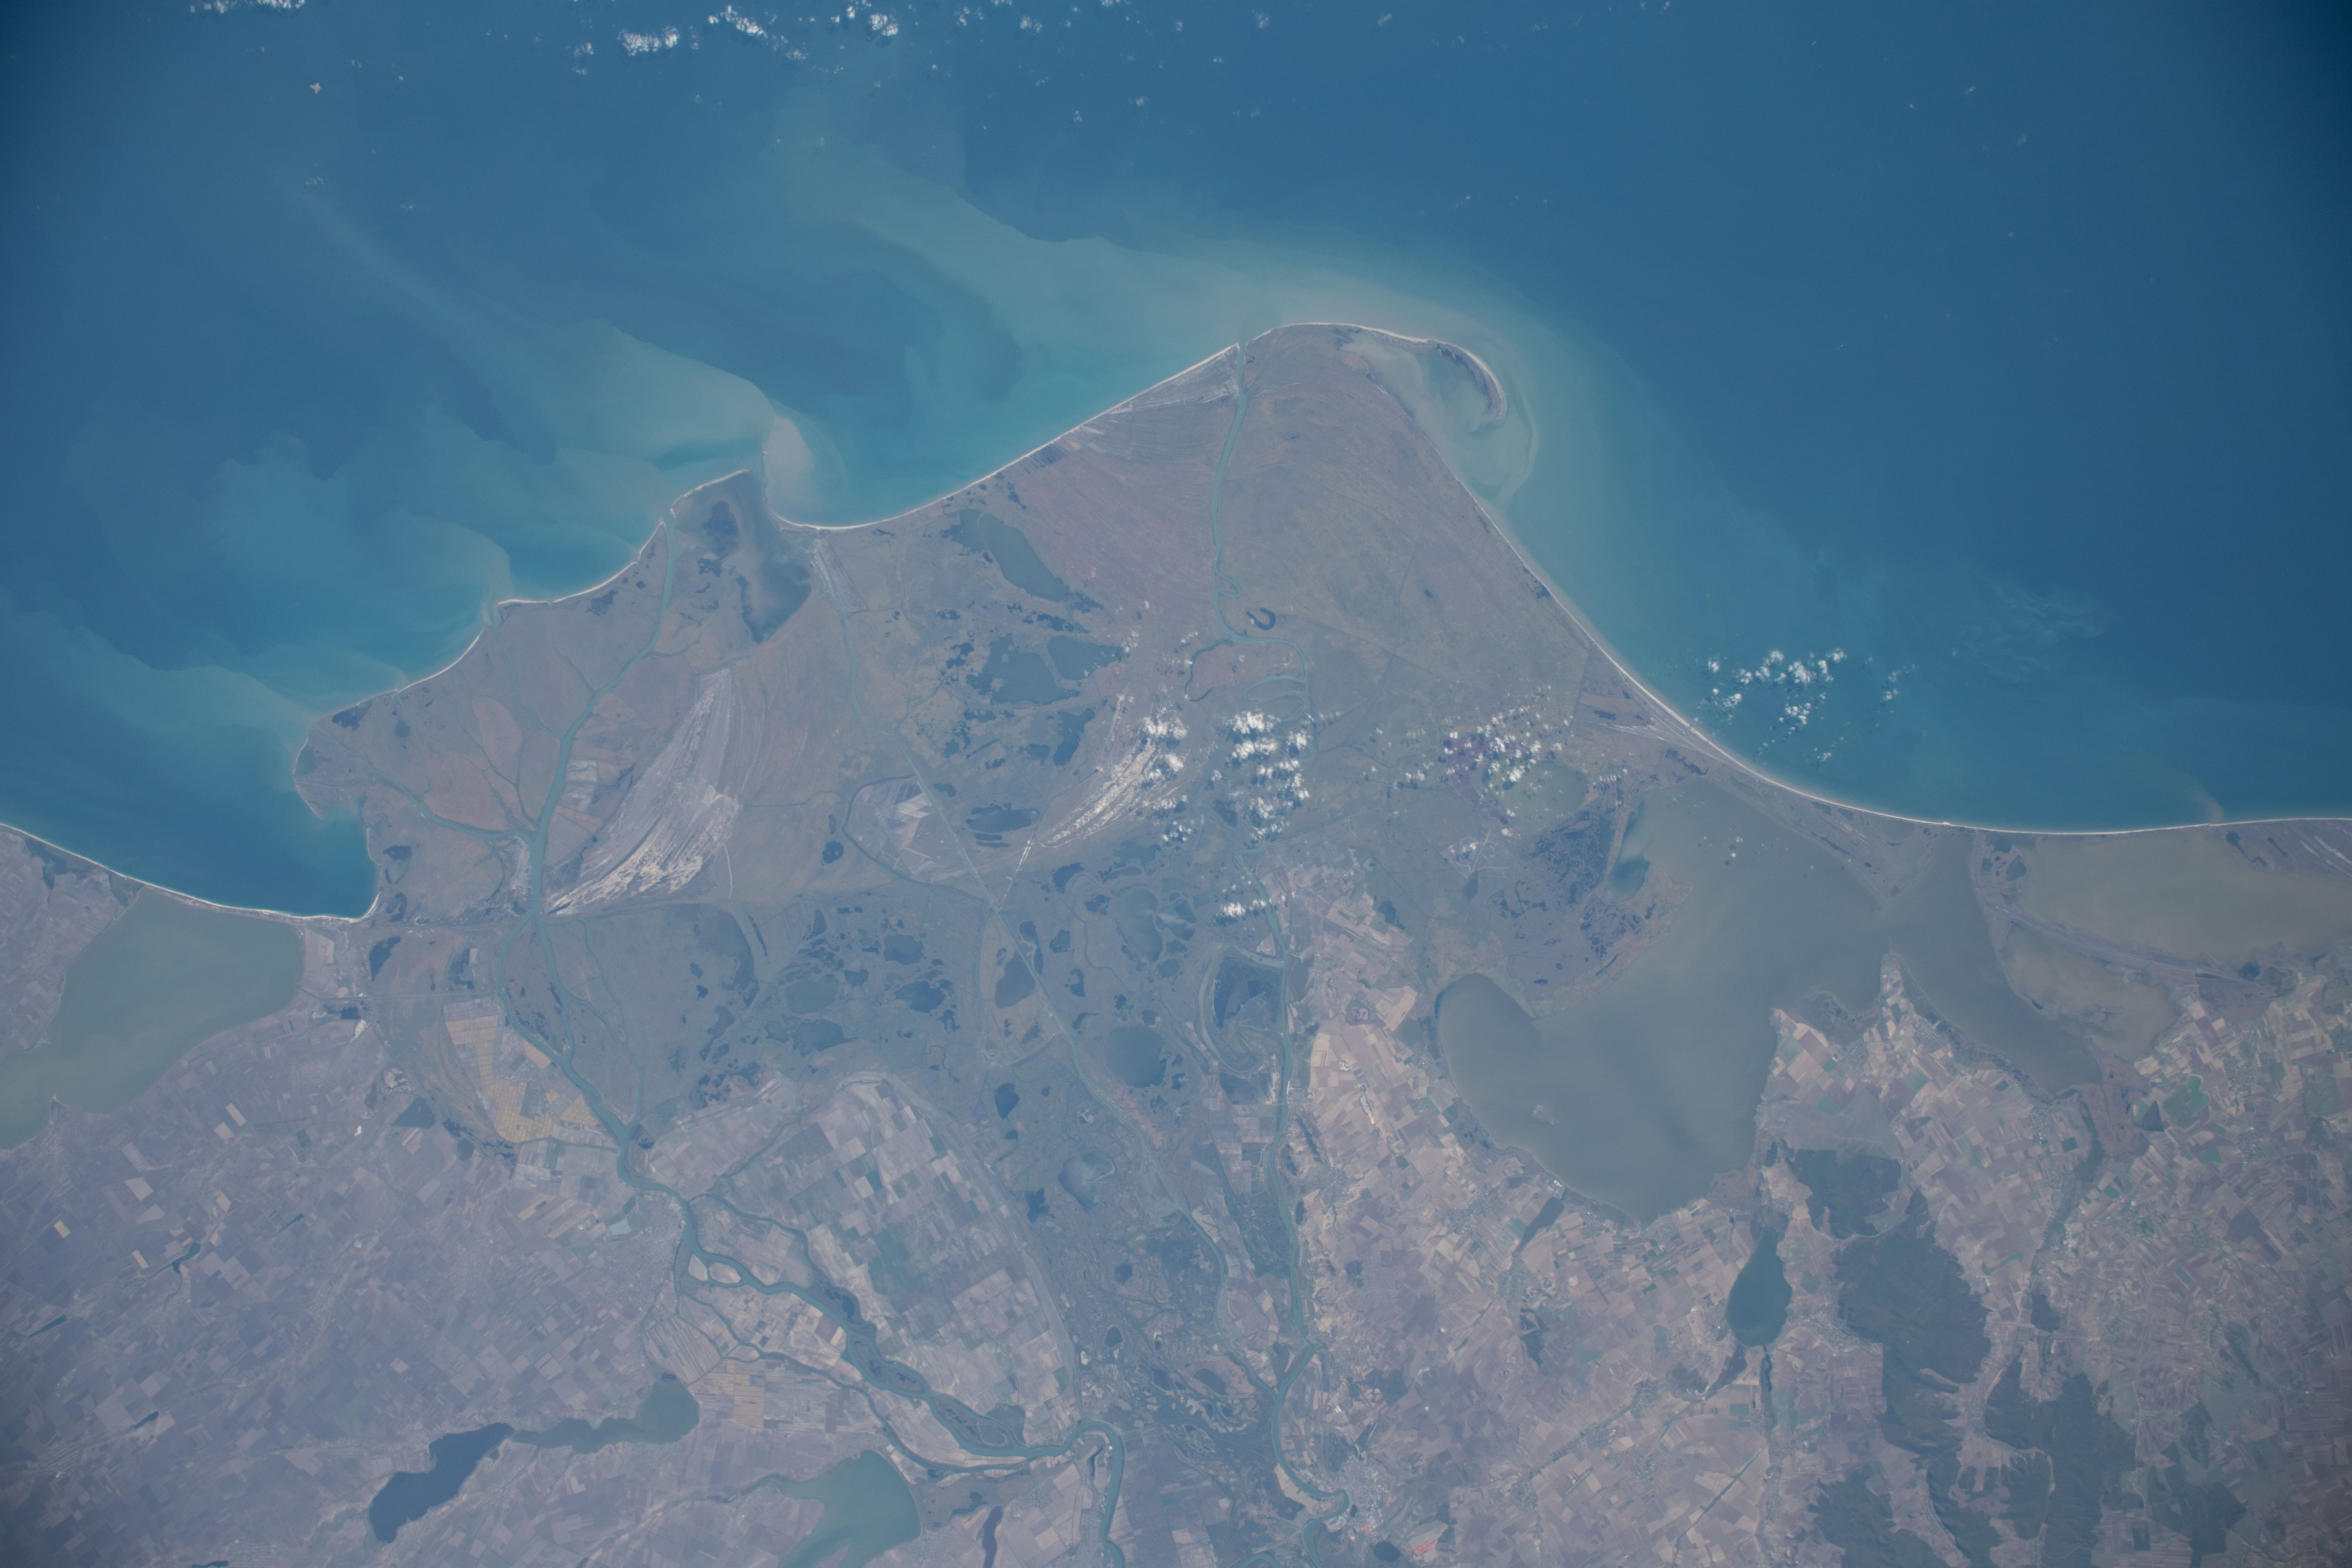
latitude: 45.1
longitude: 29.3
